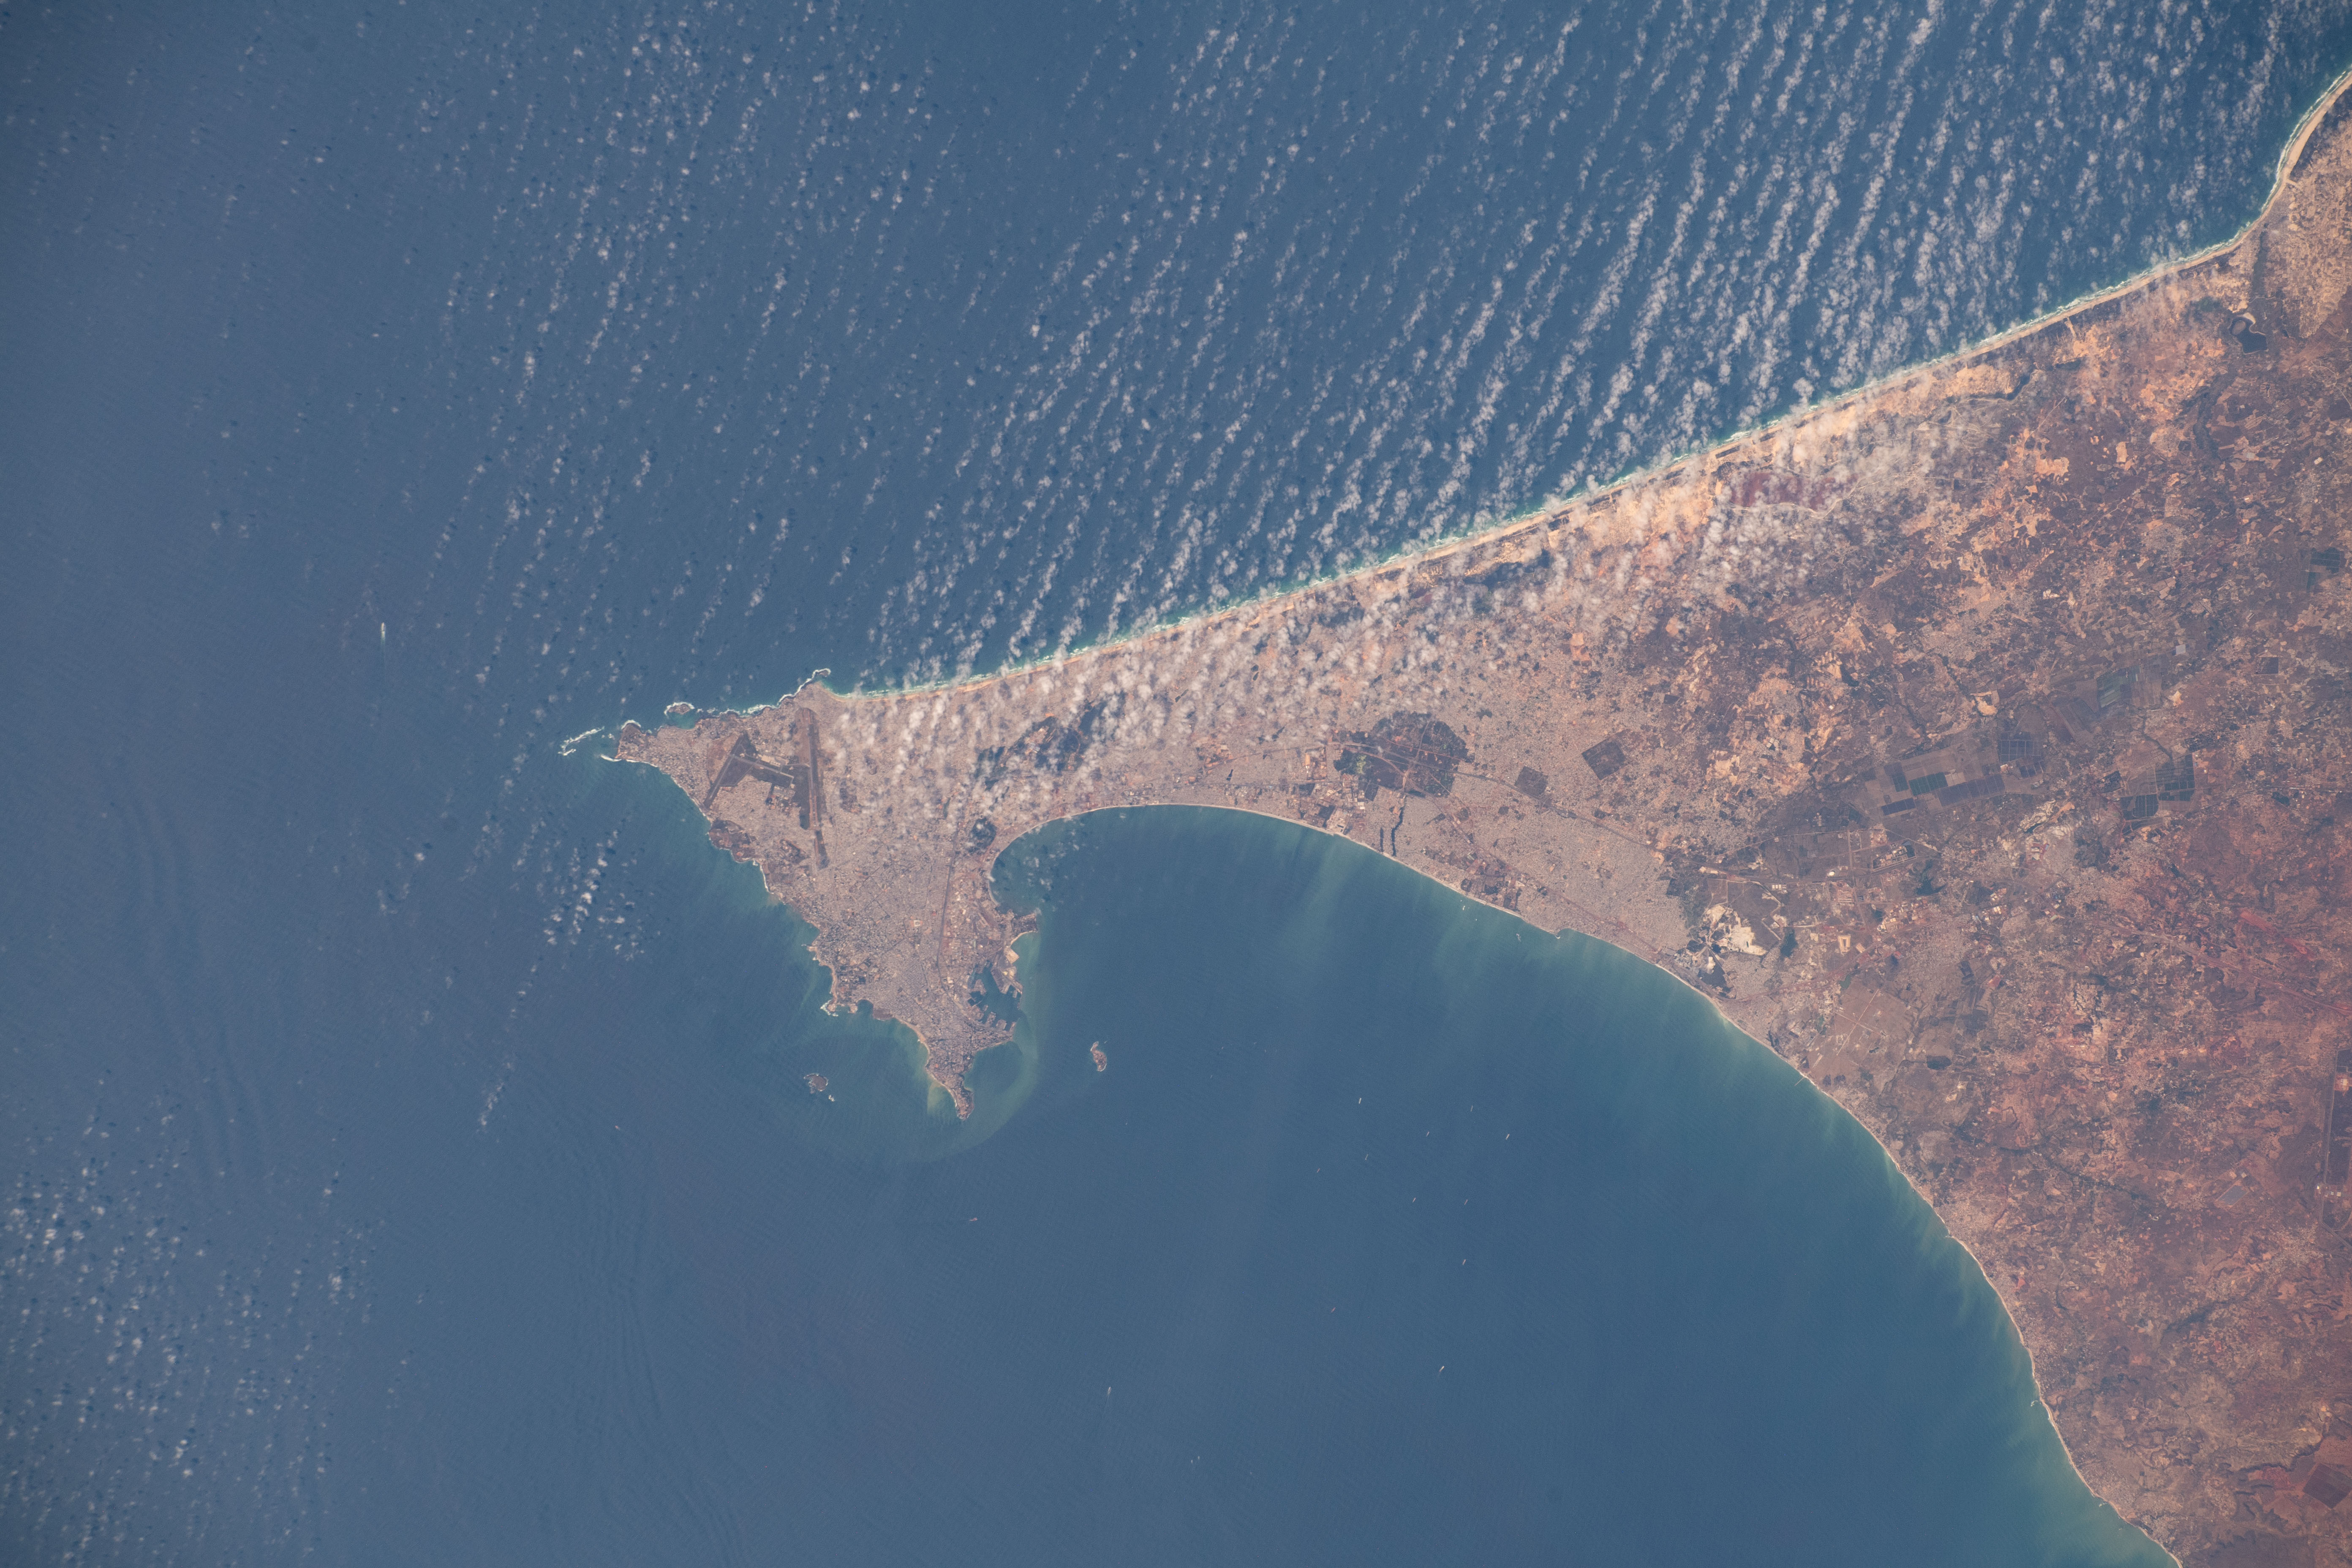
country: SENEGAL
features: DAKAR, AIRPORT, CAPE VERDE PENINSULA
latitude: 14.8
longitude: -17.4
